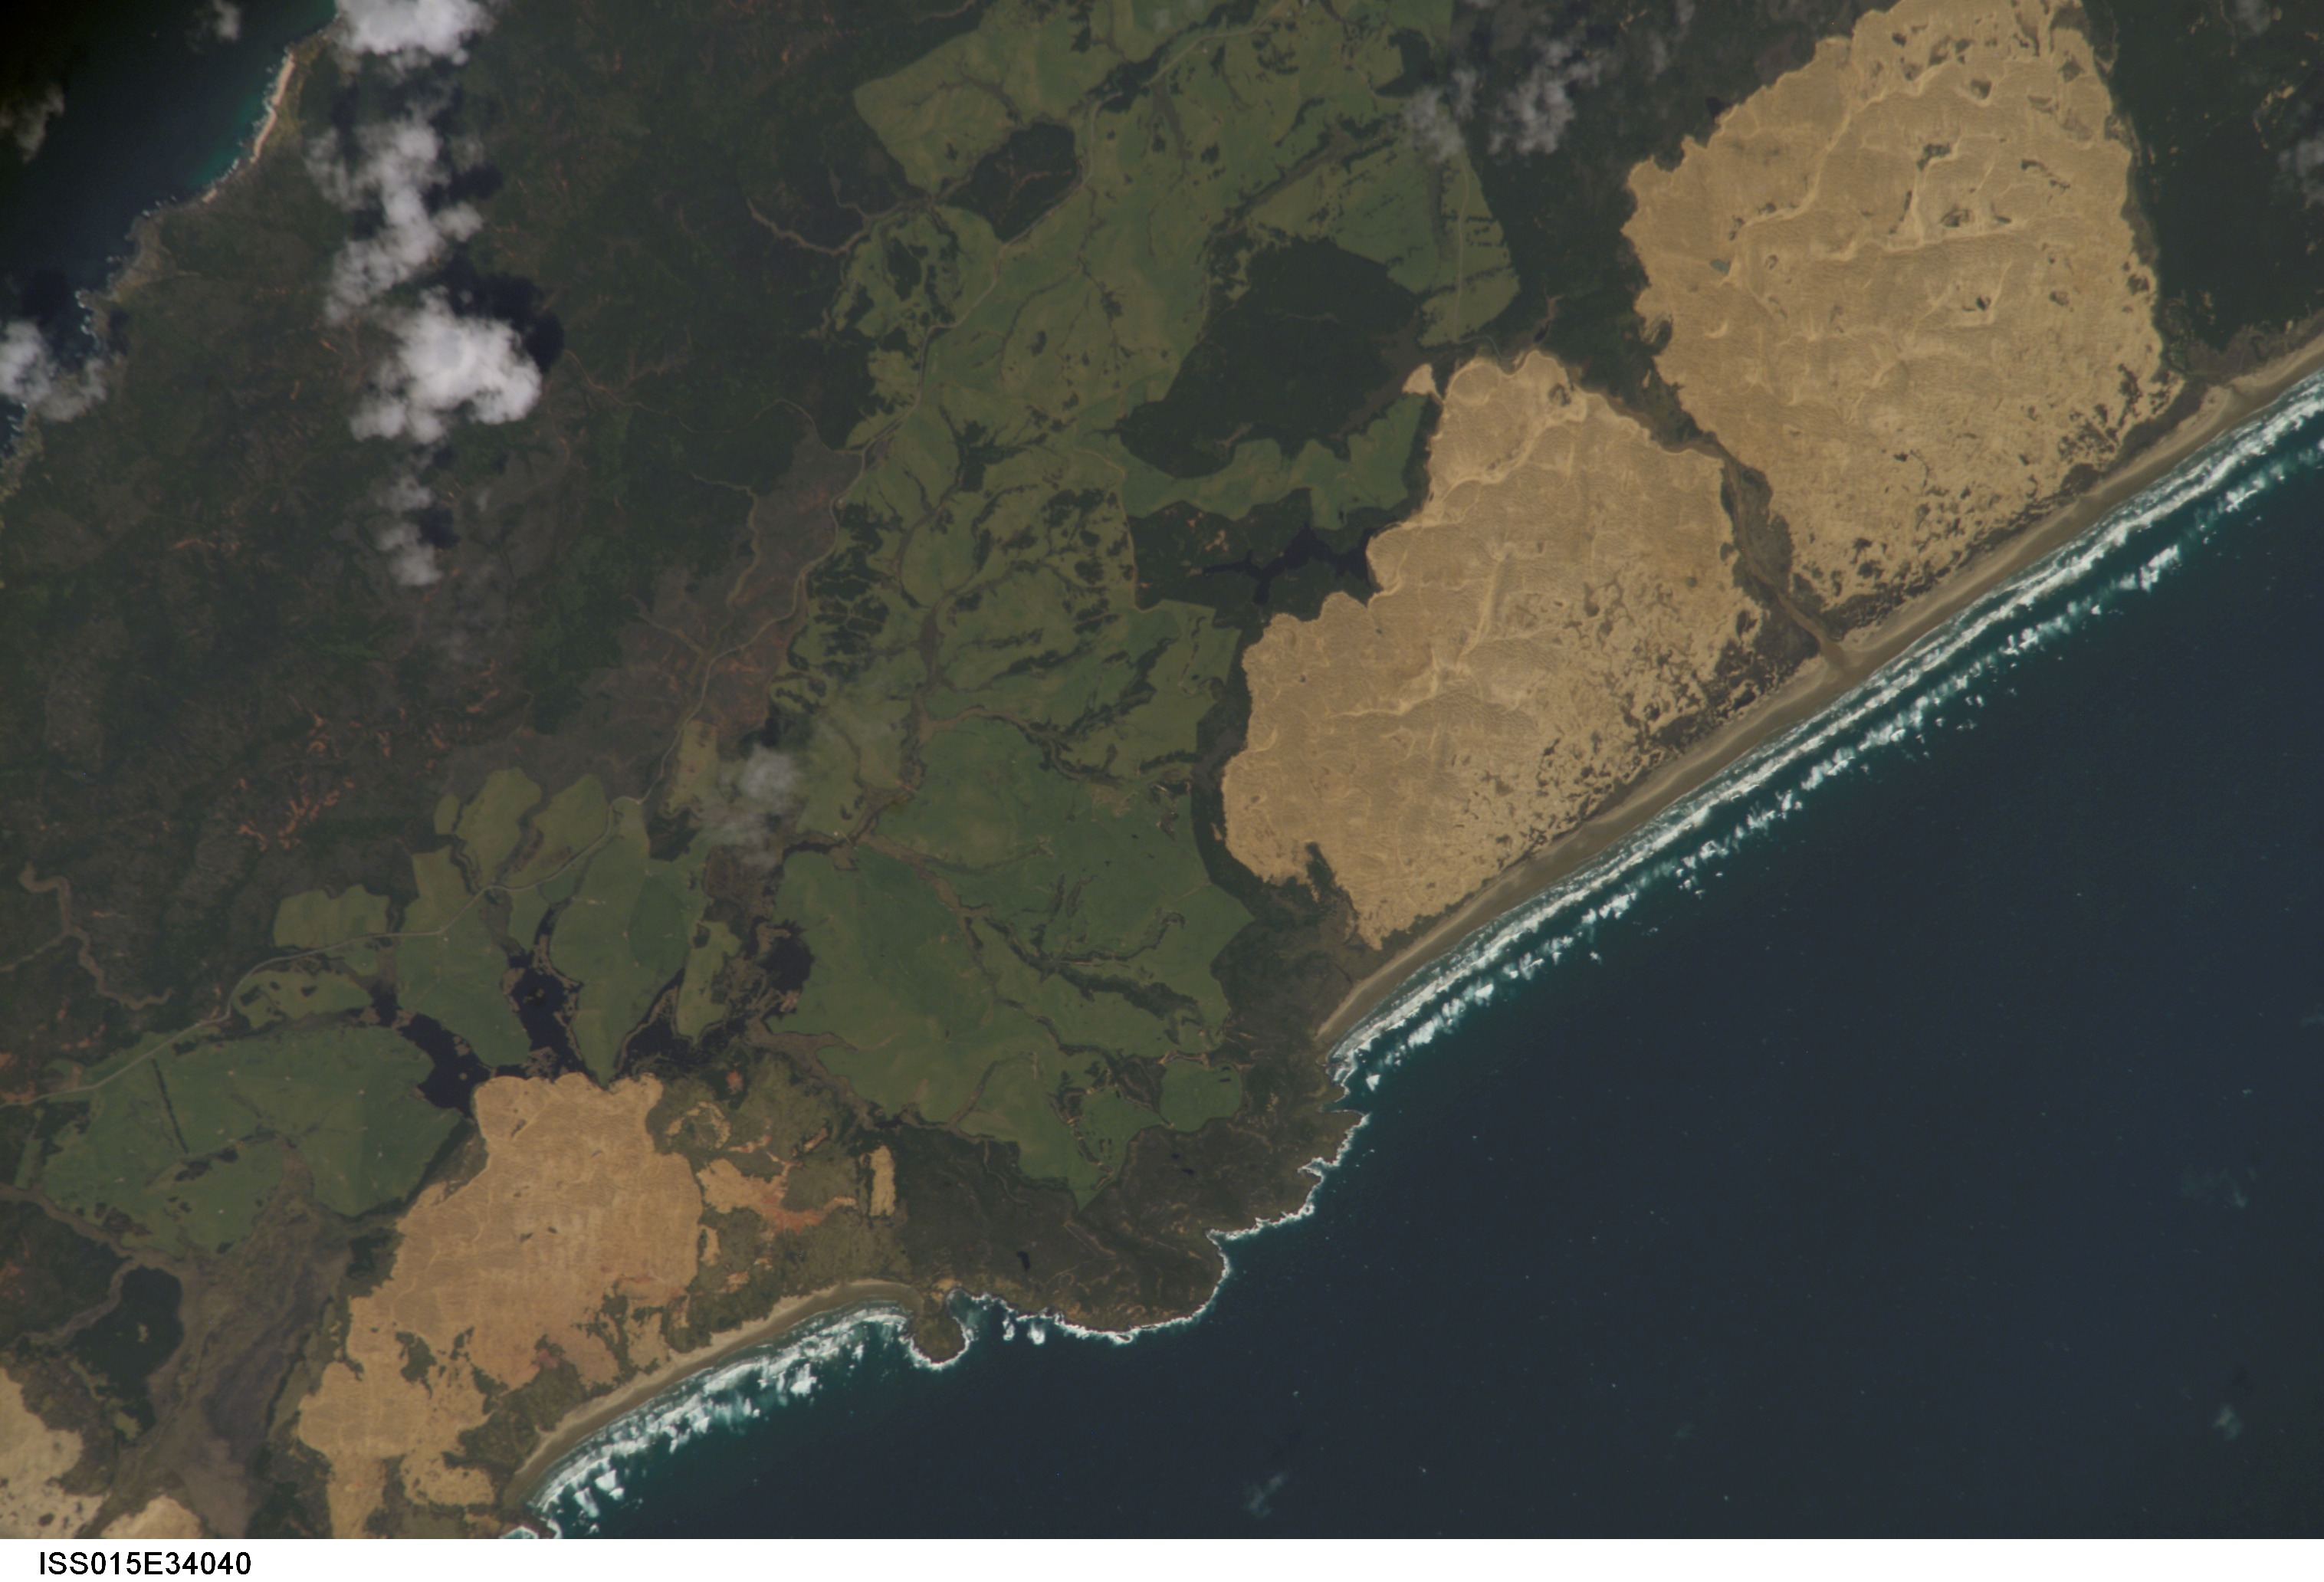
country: NEW ZEALAND-NI
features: SCOTT POINT, DUNES, COAST
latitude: -34.5
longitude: 172.7
